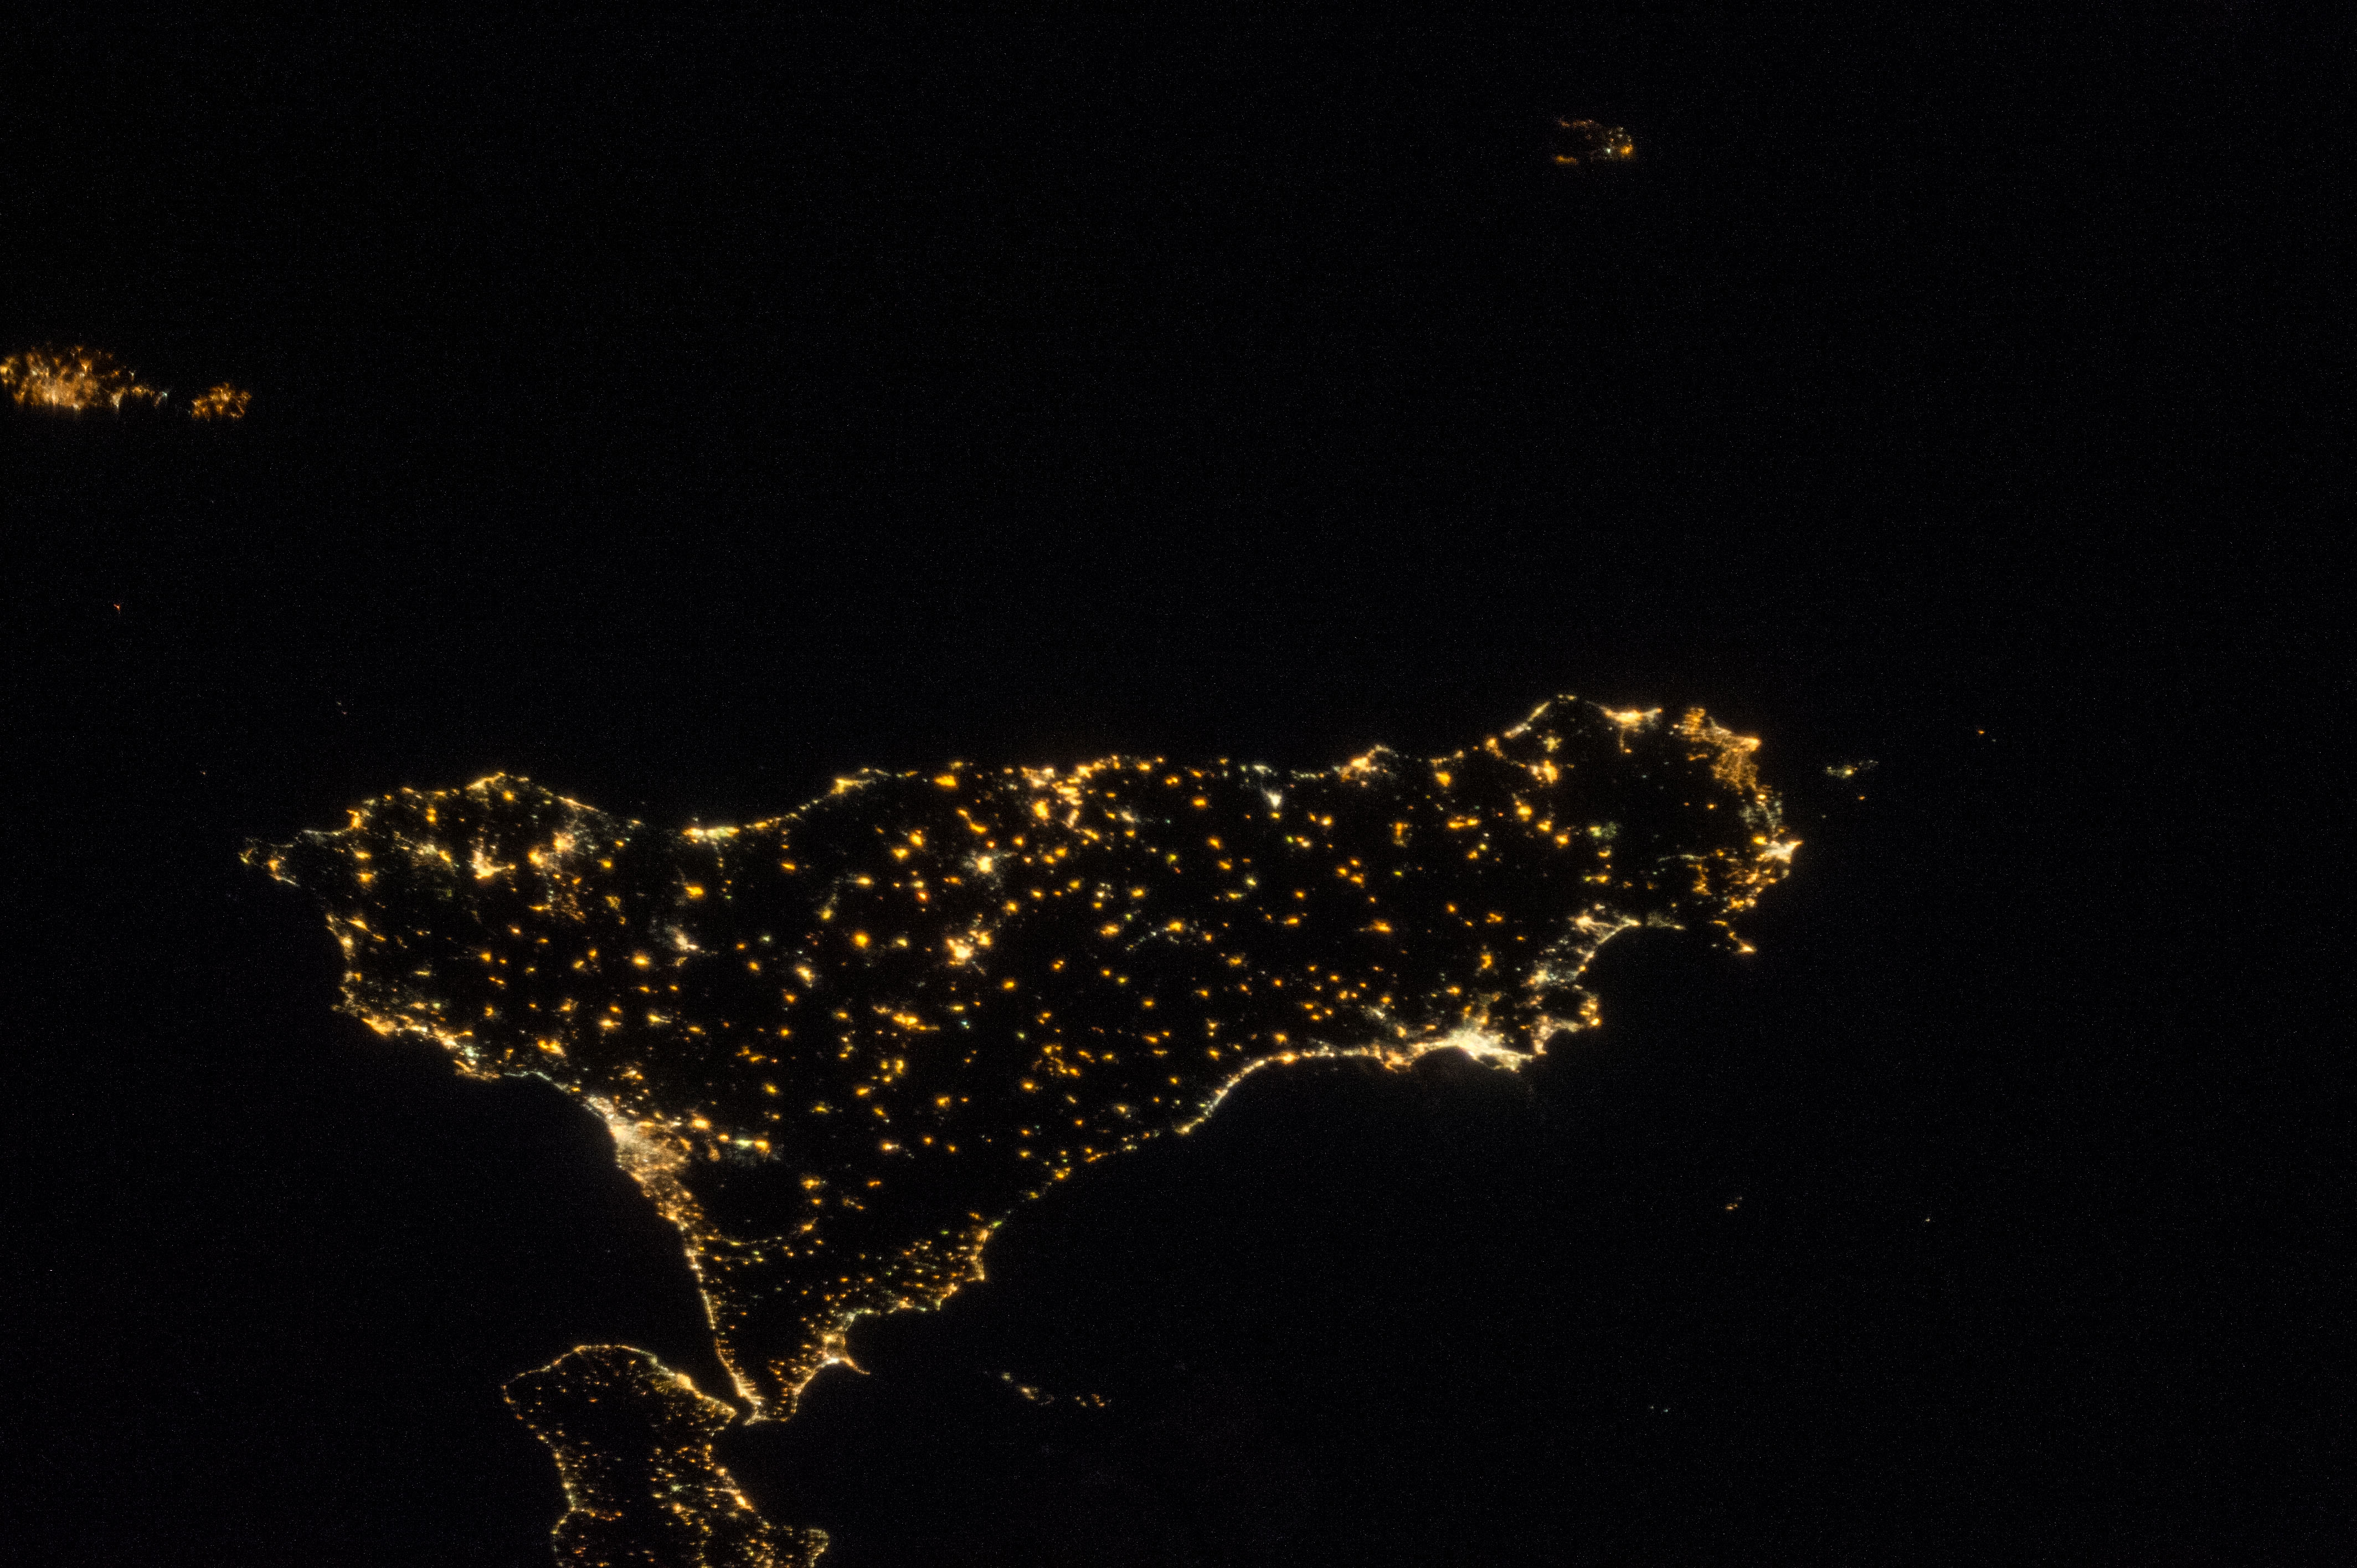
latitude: 37.9
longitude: 15.3
